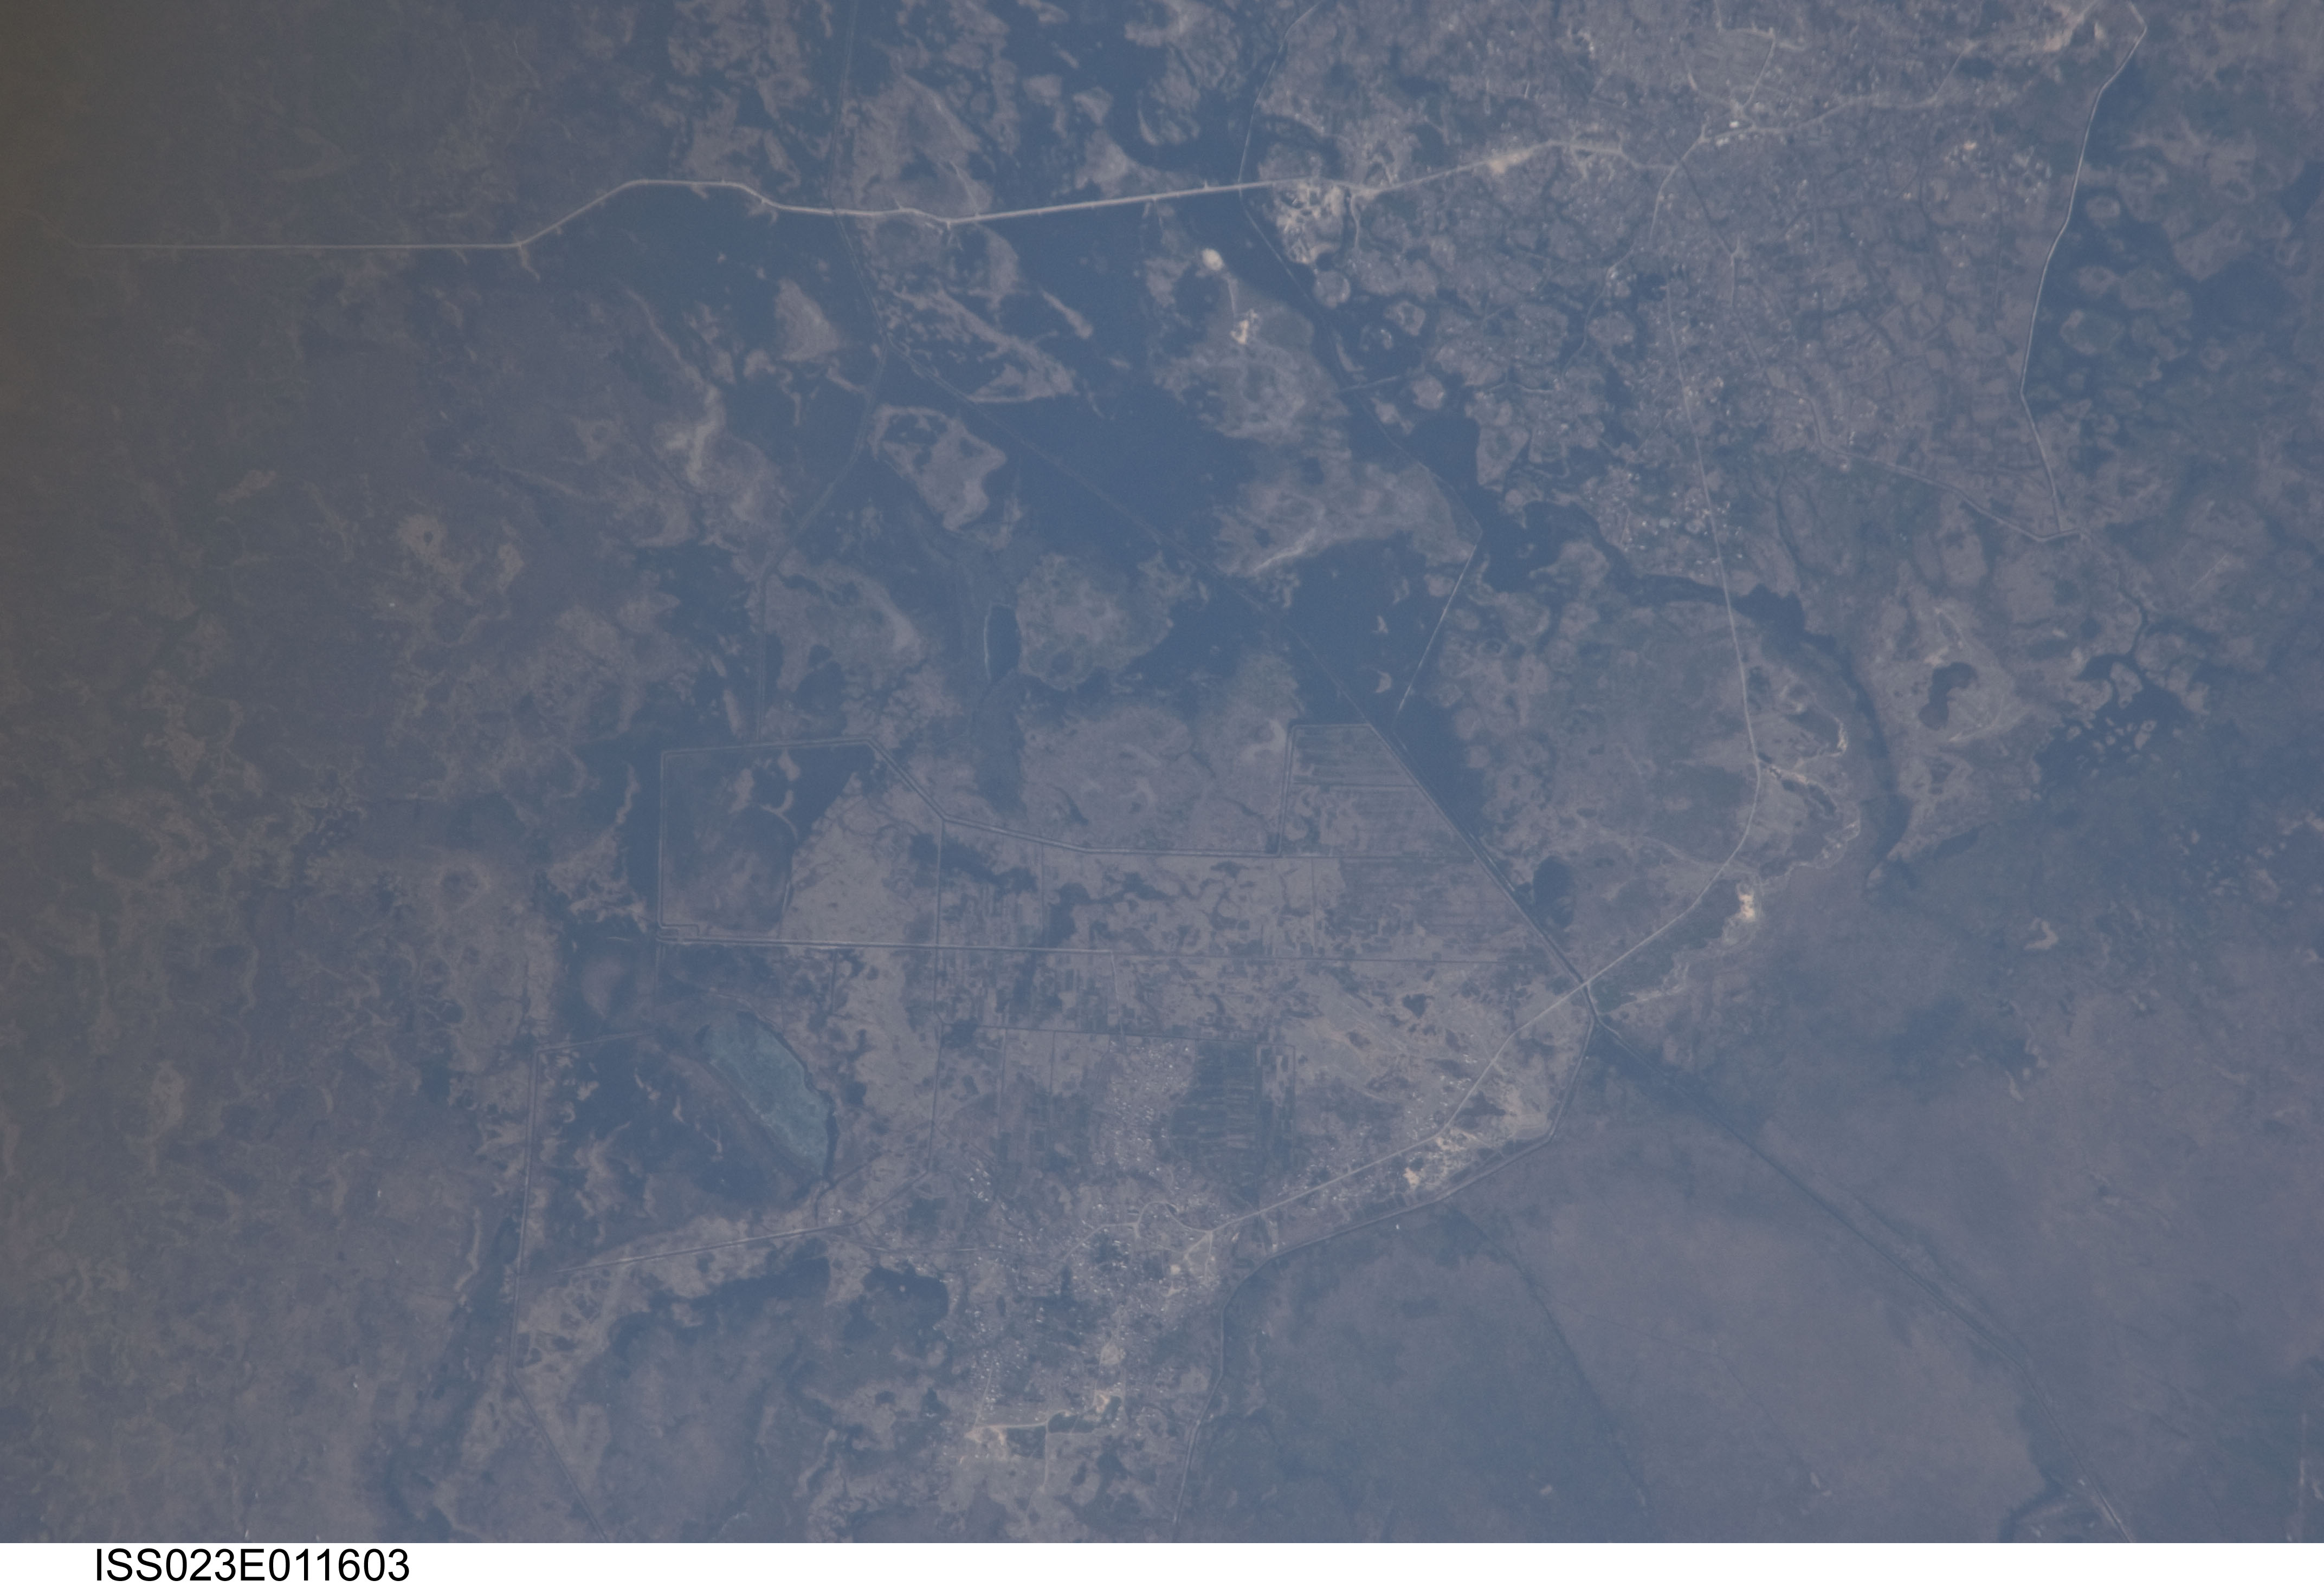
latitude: 51.6
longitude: 27.1
